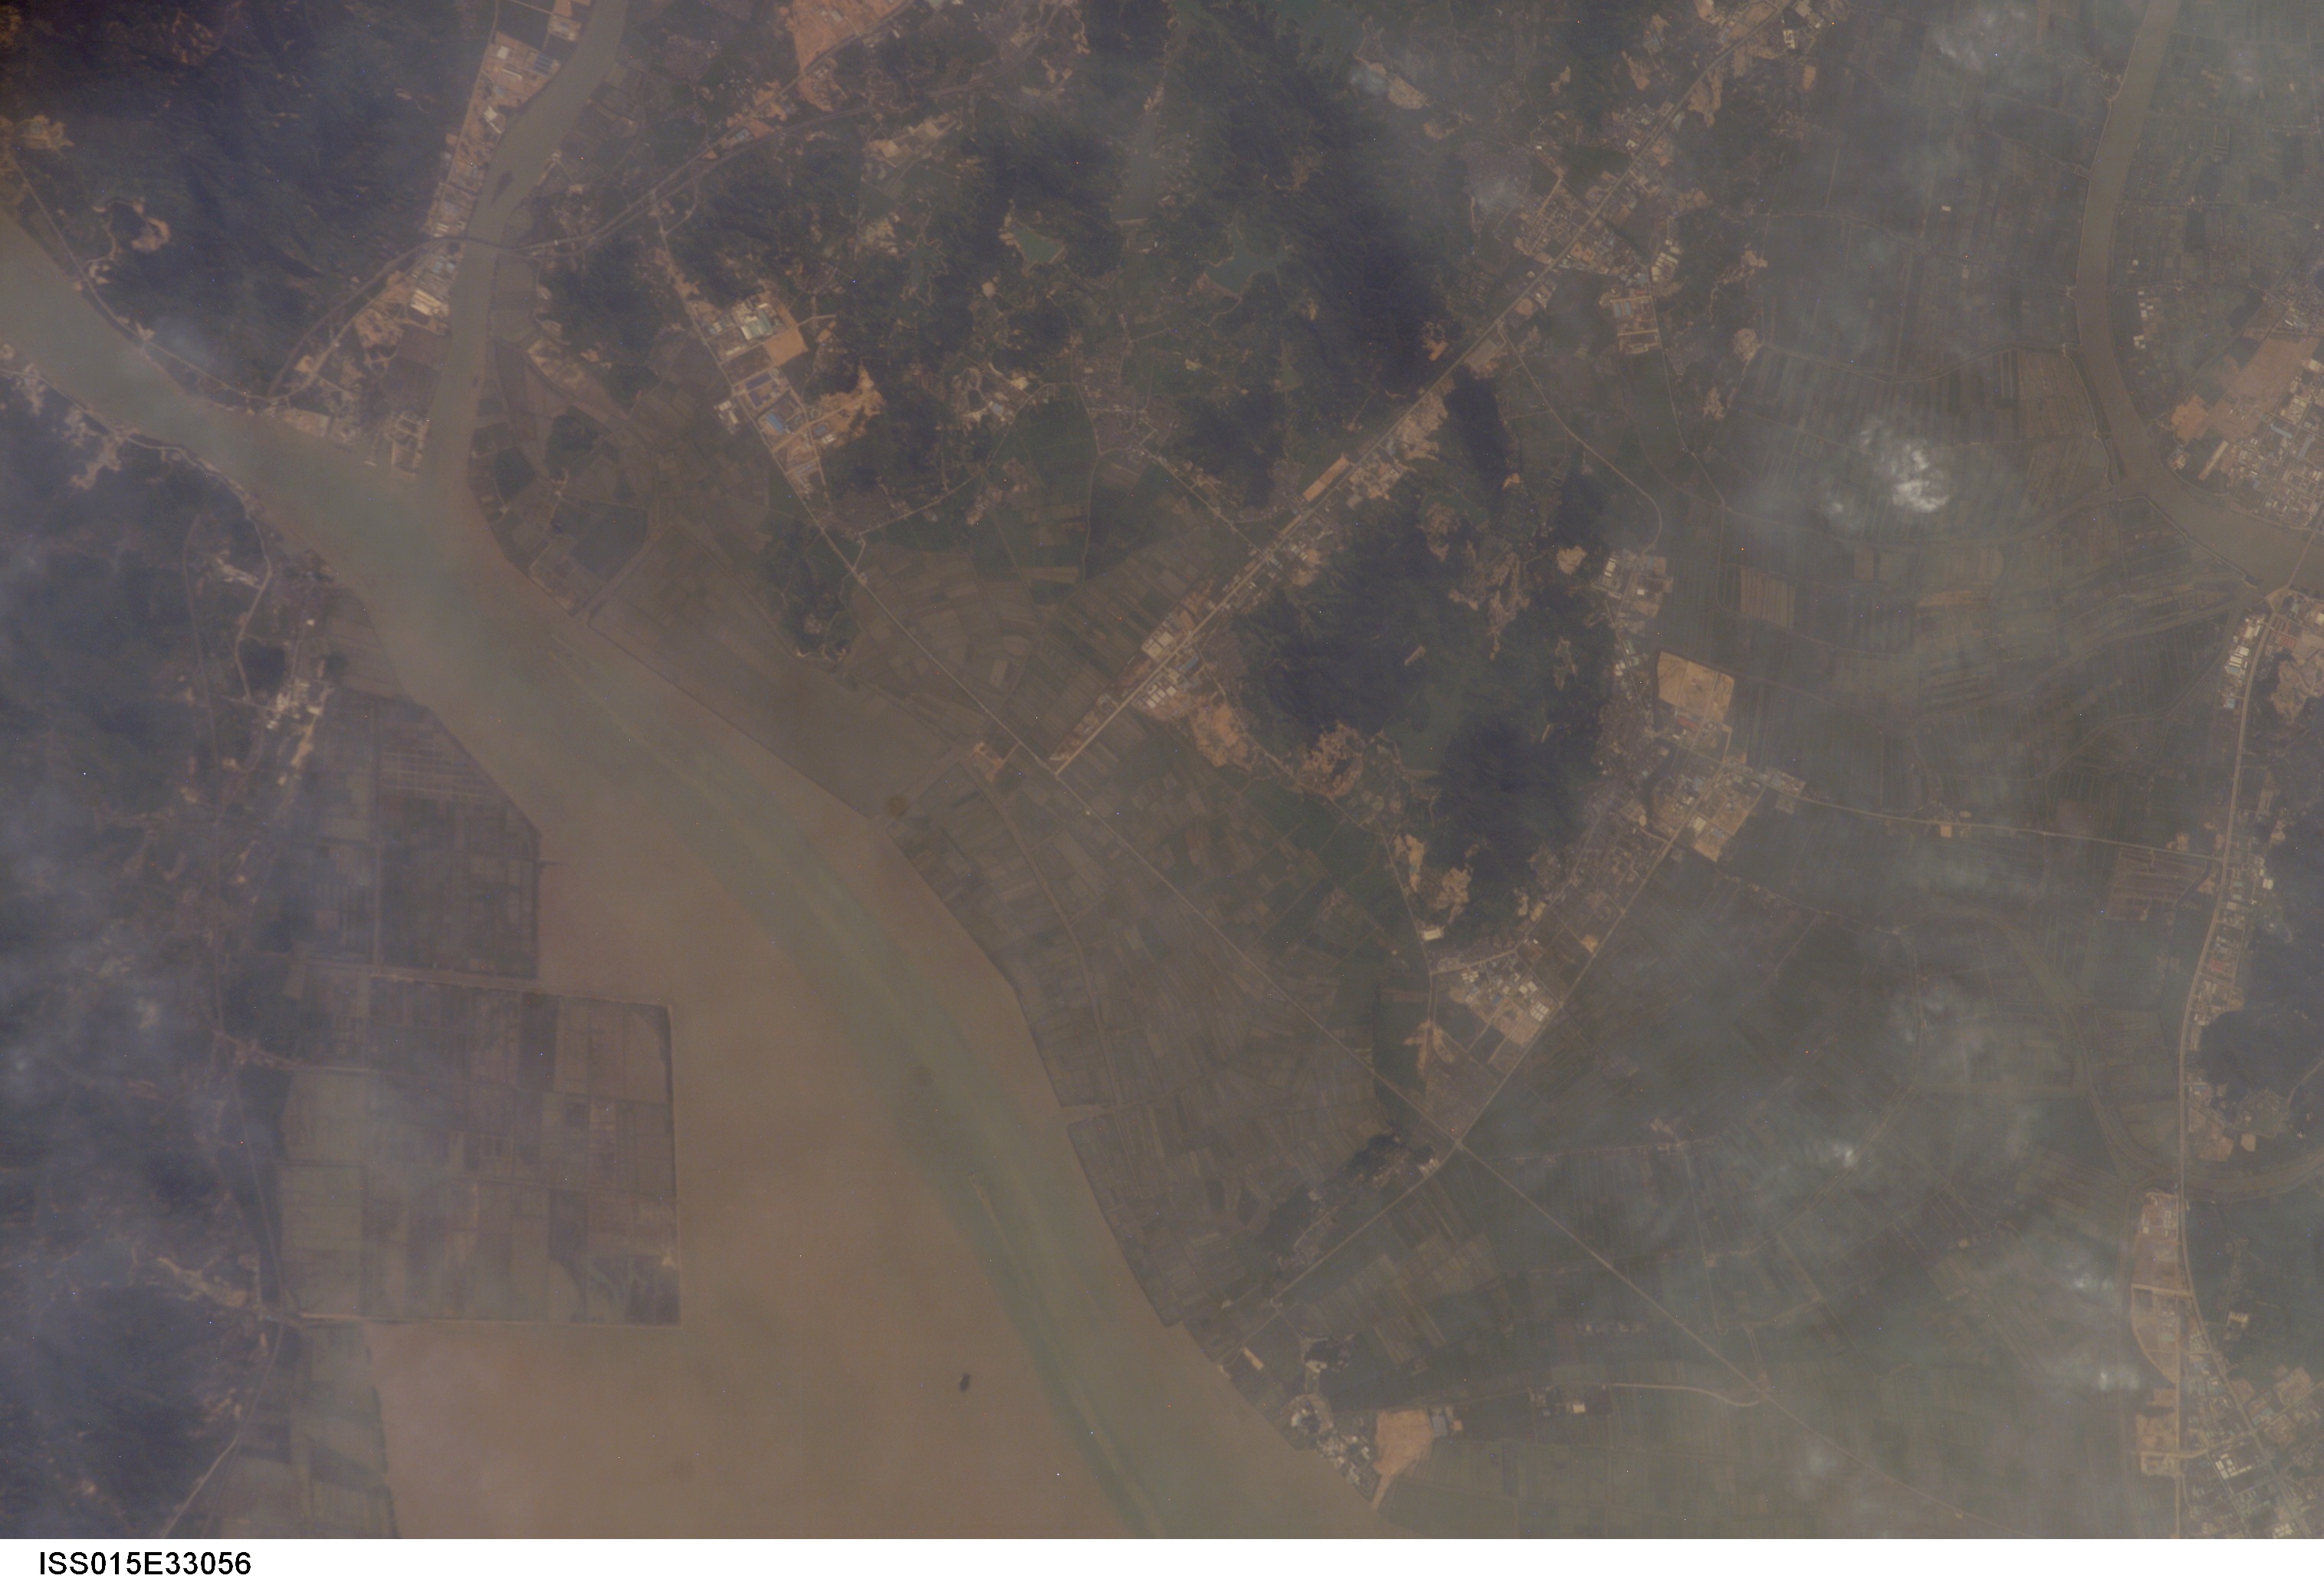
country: CHINA
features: HUANGMAO S., TAN R. EST., AGR.
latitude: 22.1
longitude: 113.2
